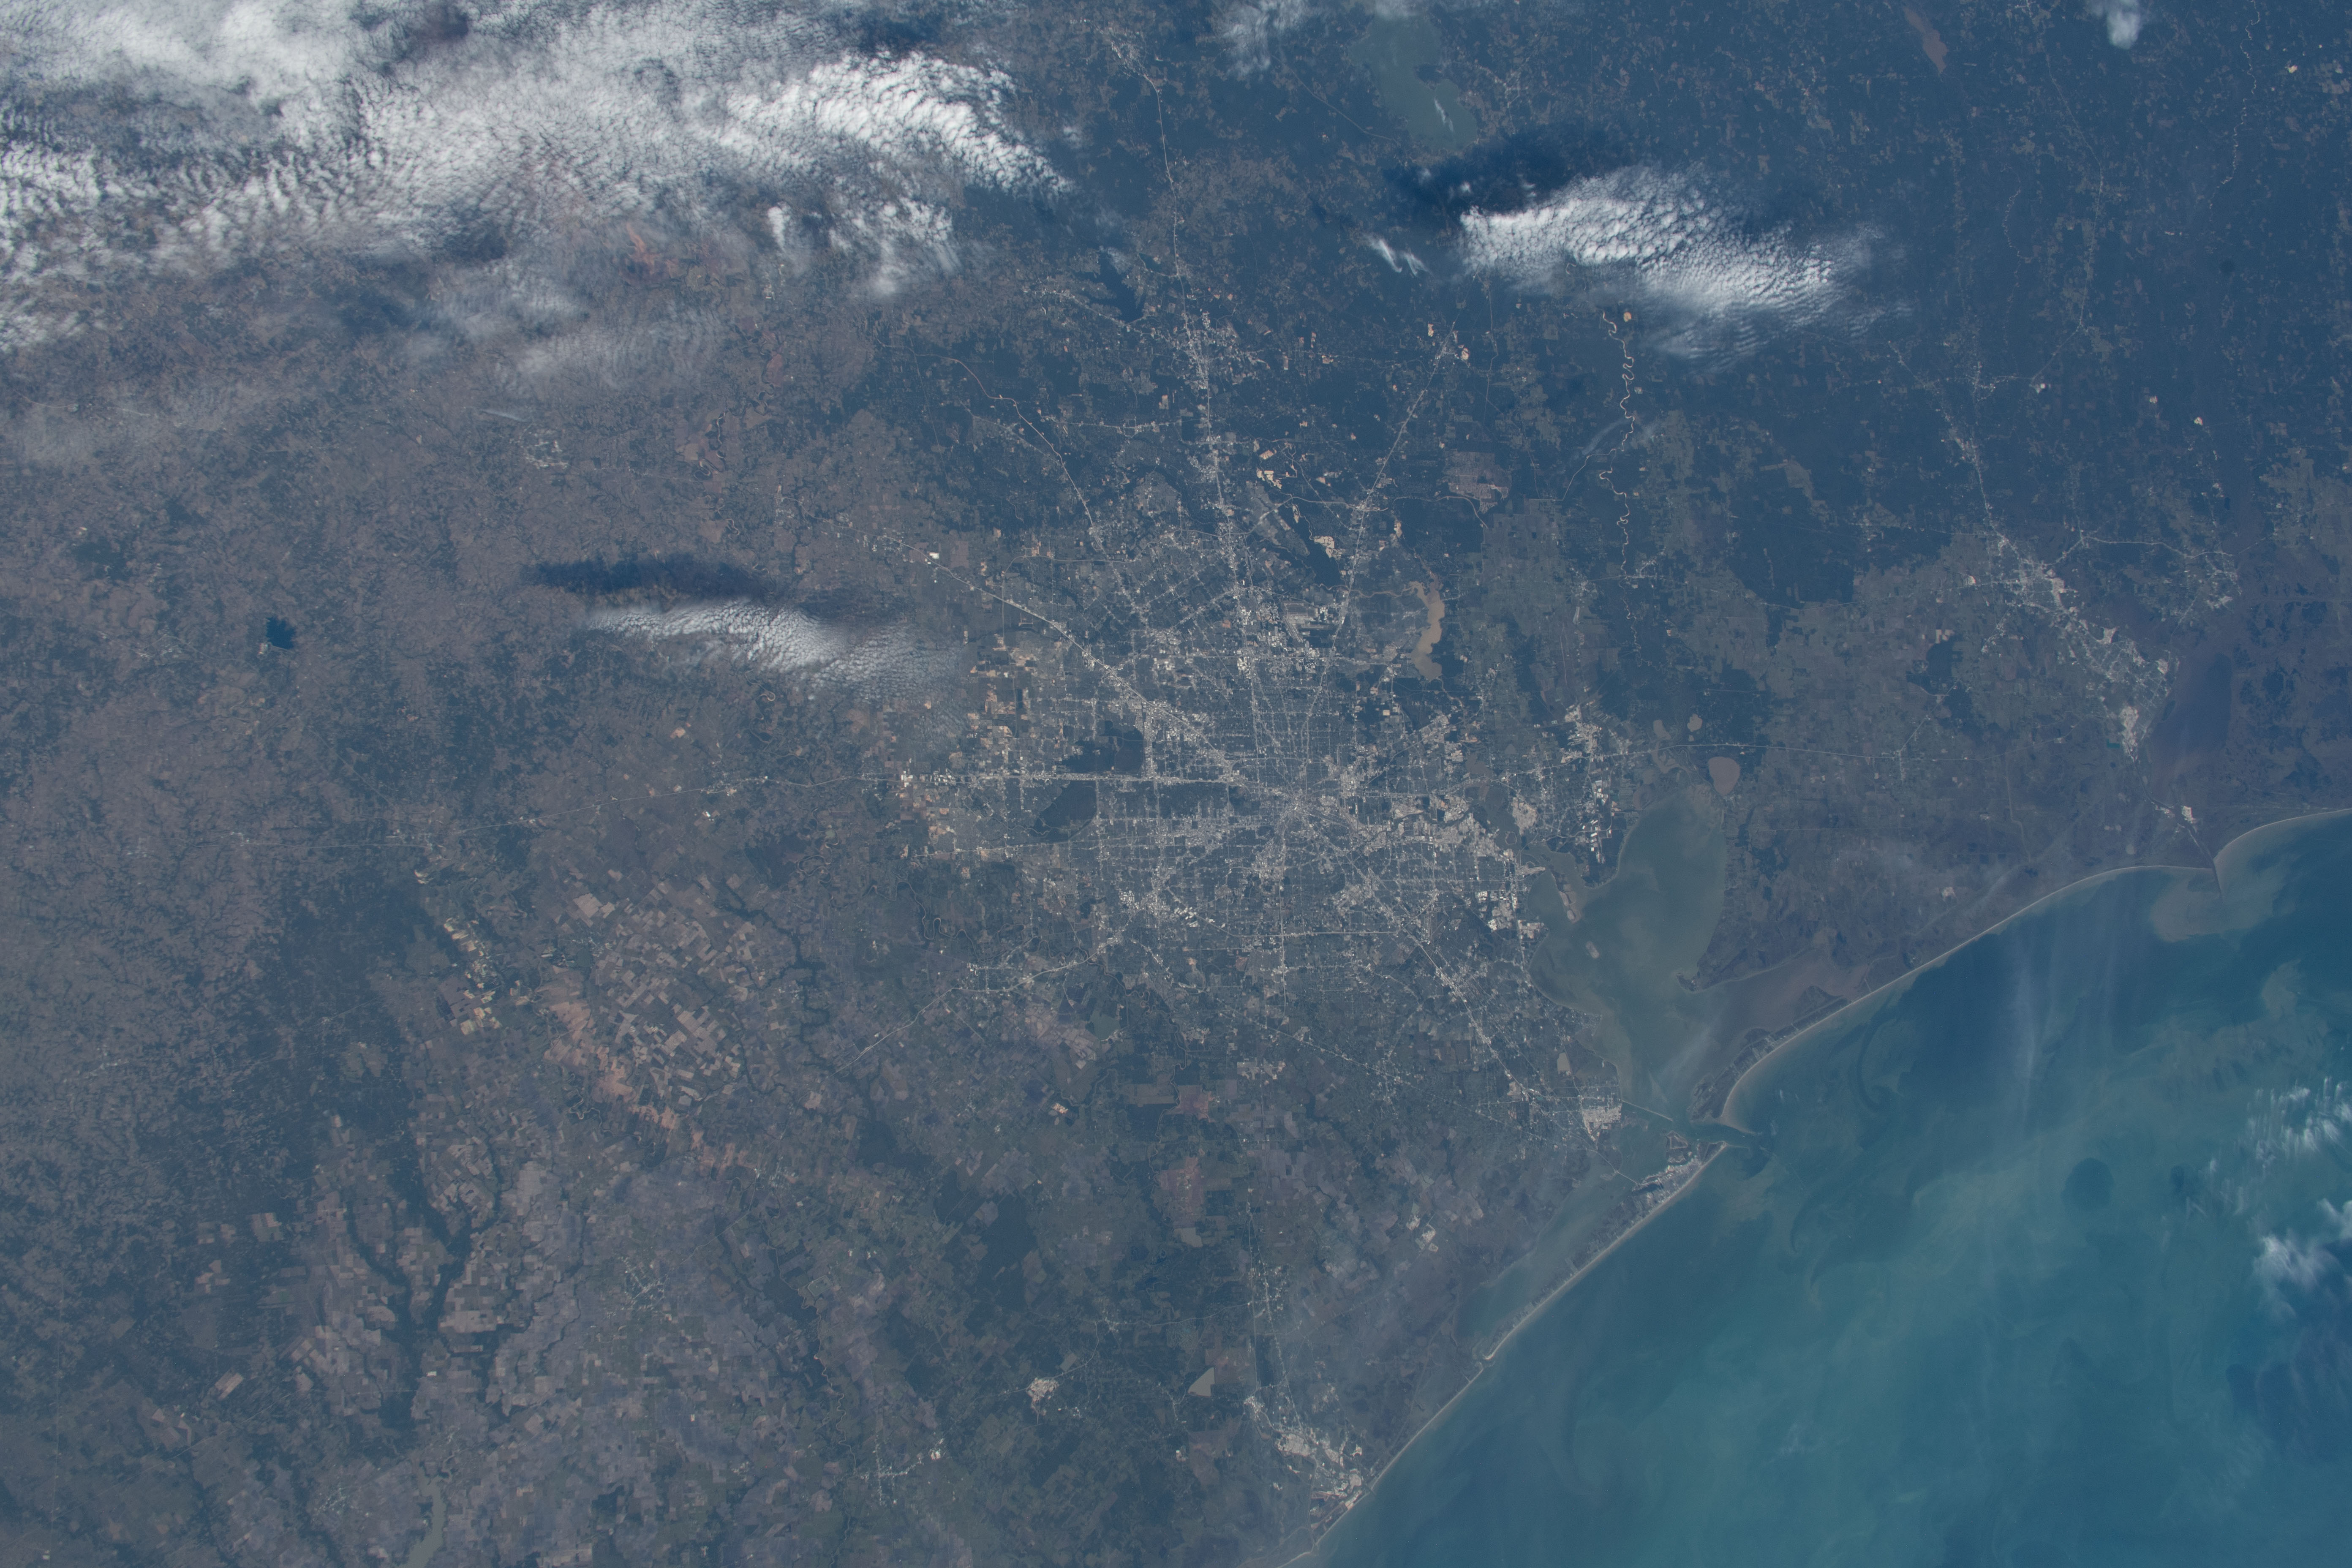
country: USA-TEXAS
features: HOUSTON, GALVESTON BAY
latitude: 30.0
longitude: -95.5
